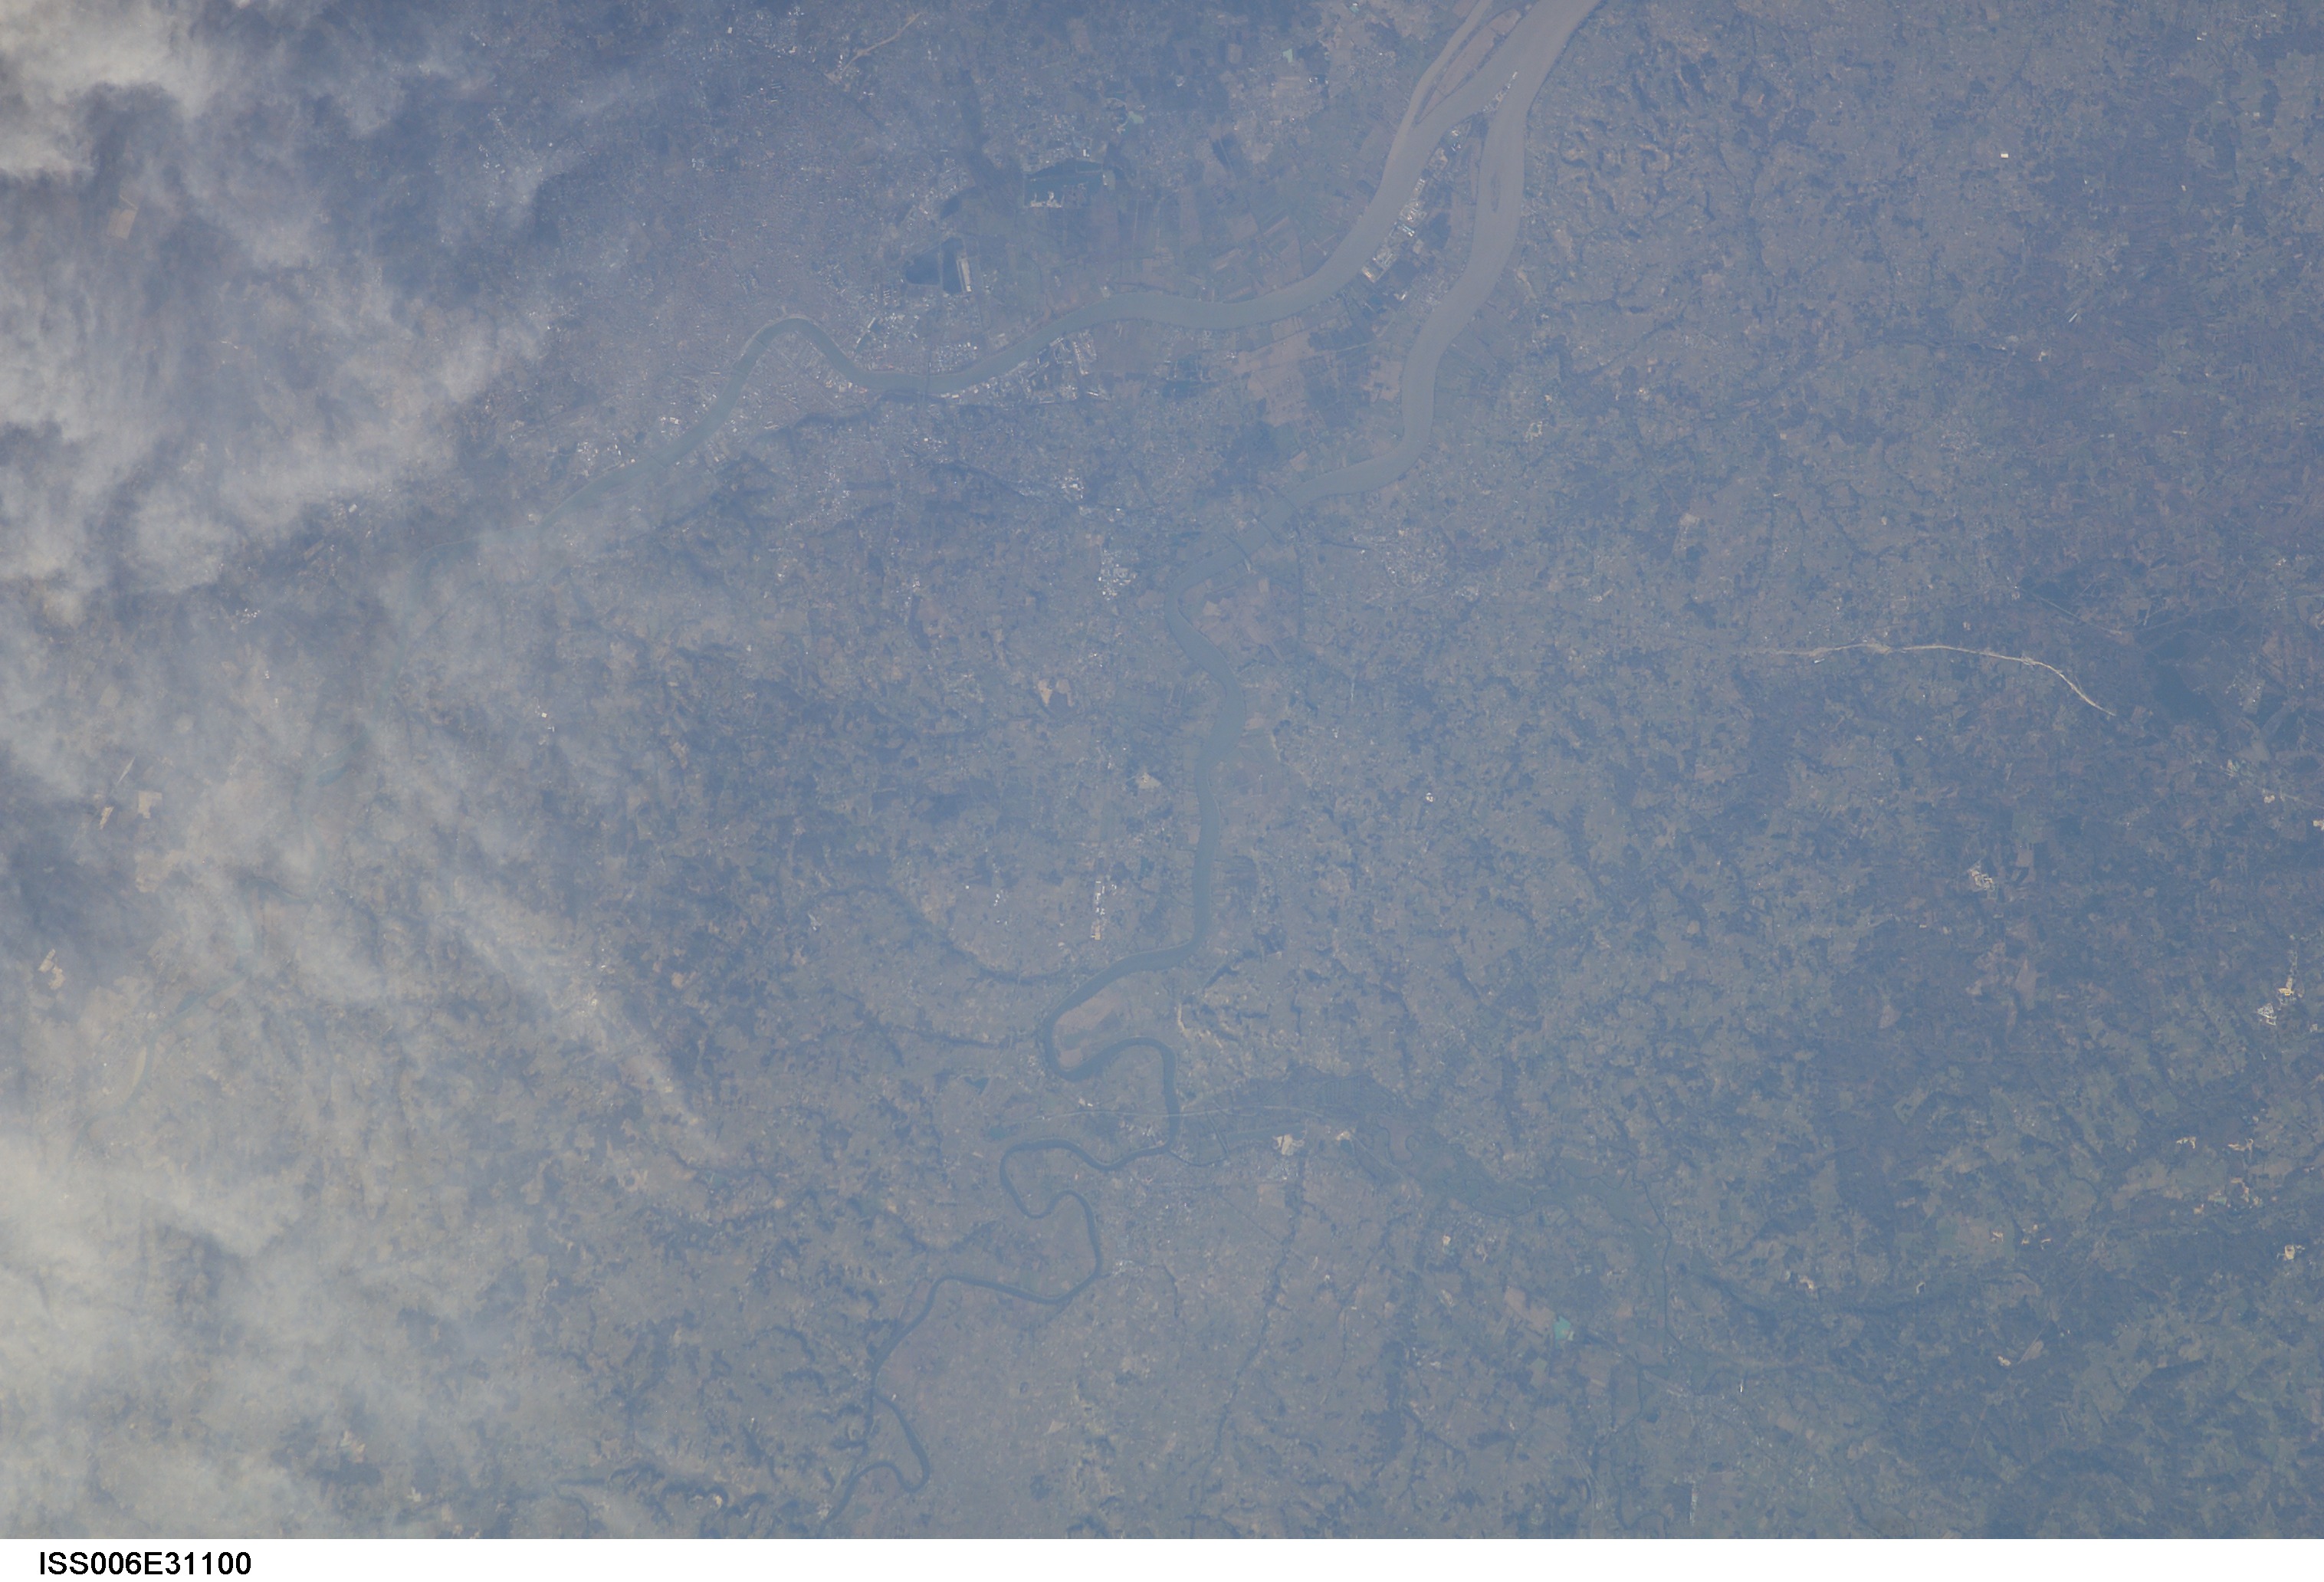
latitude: 45.0
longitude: -0.5
